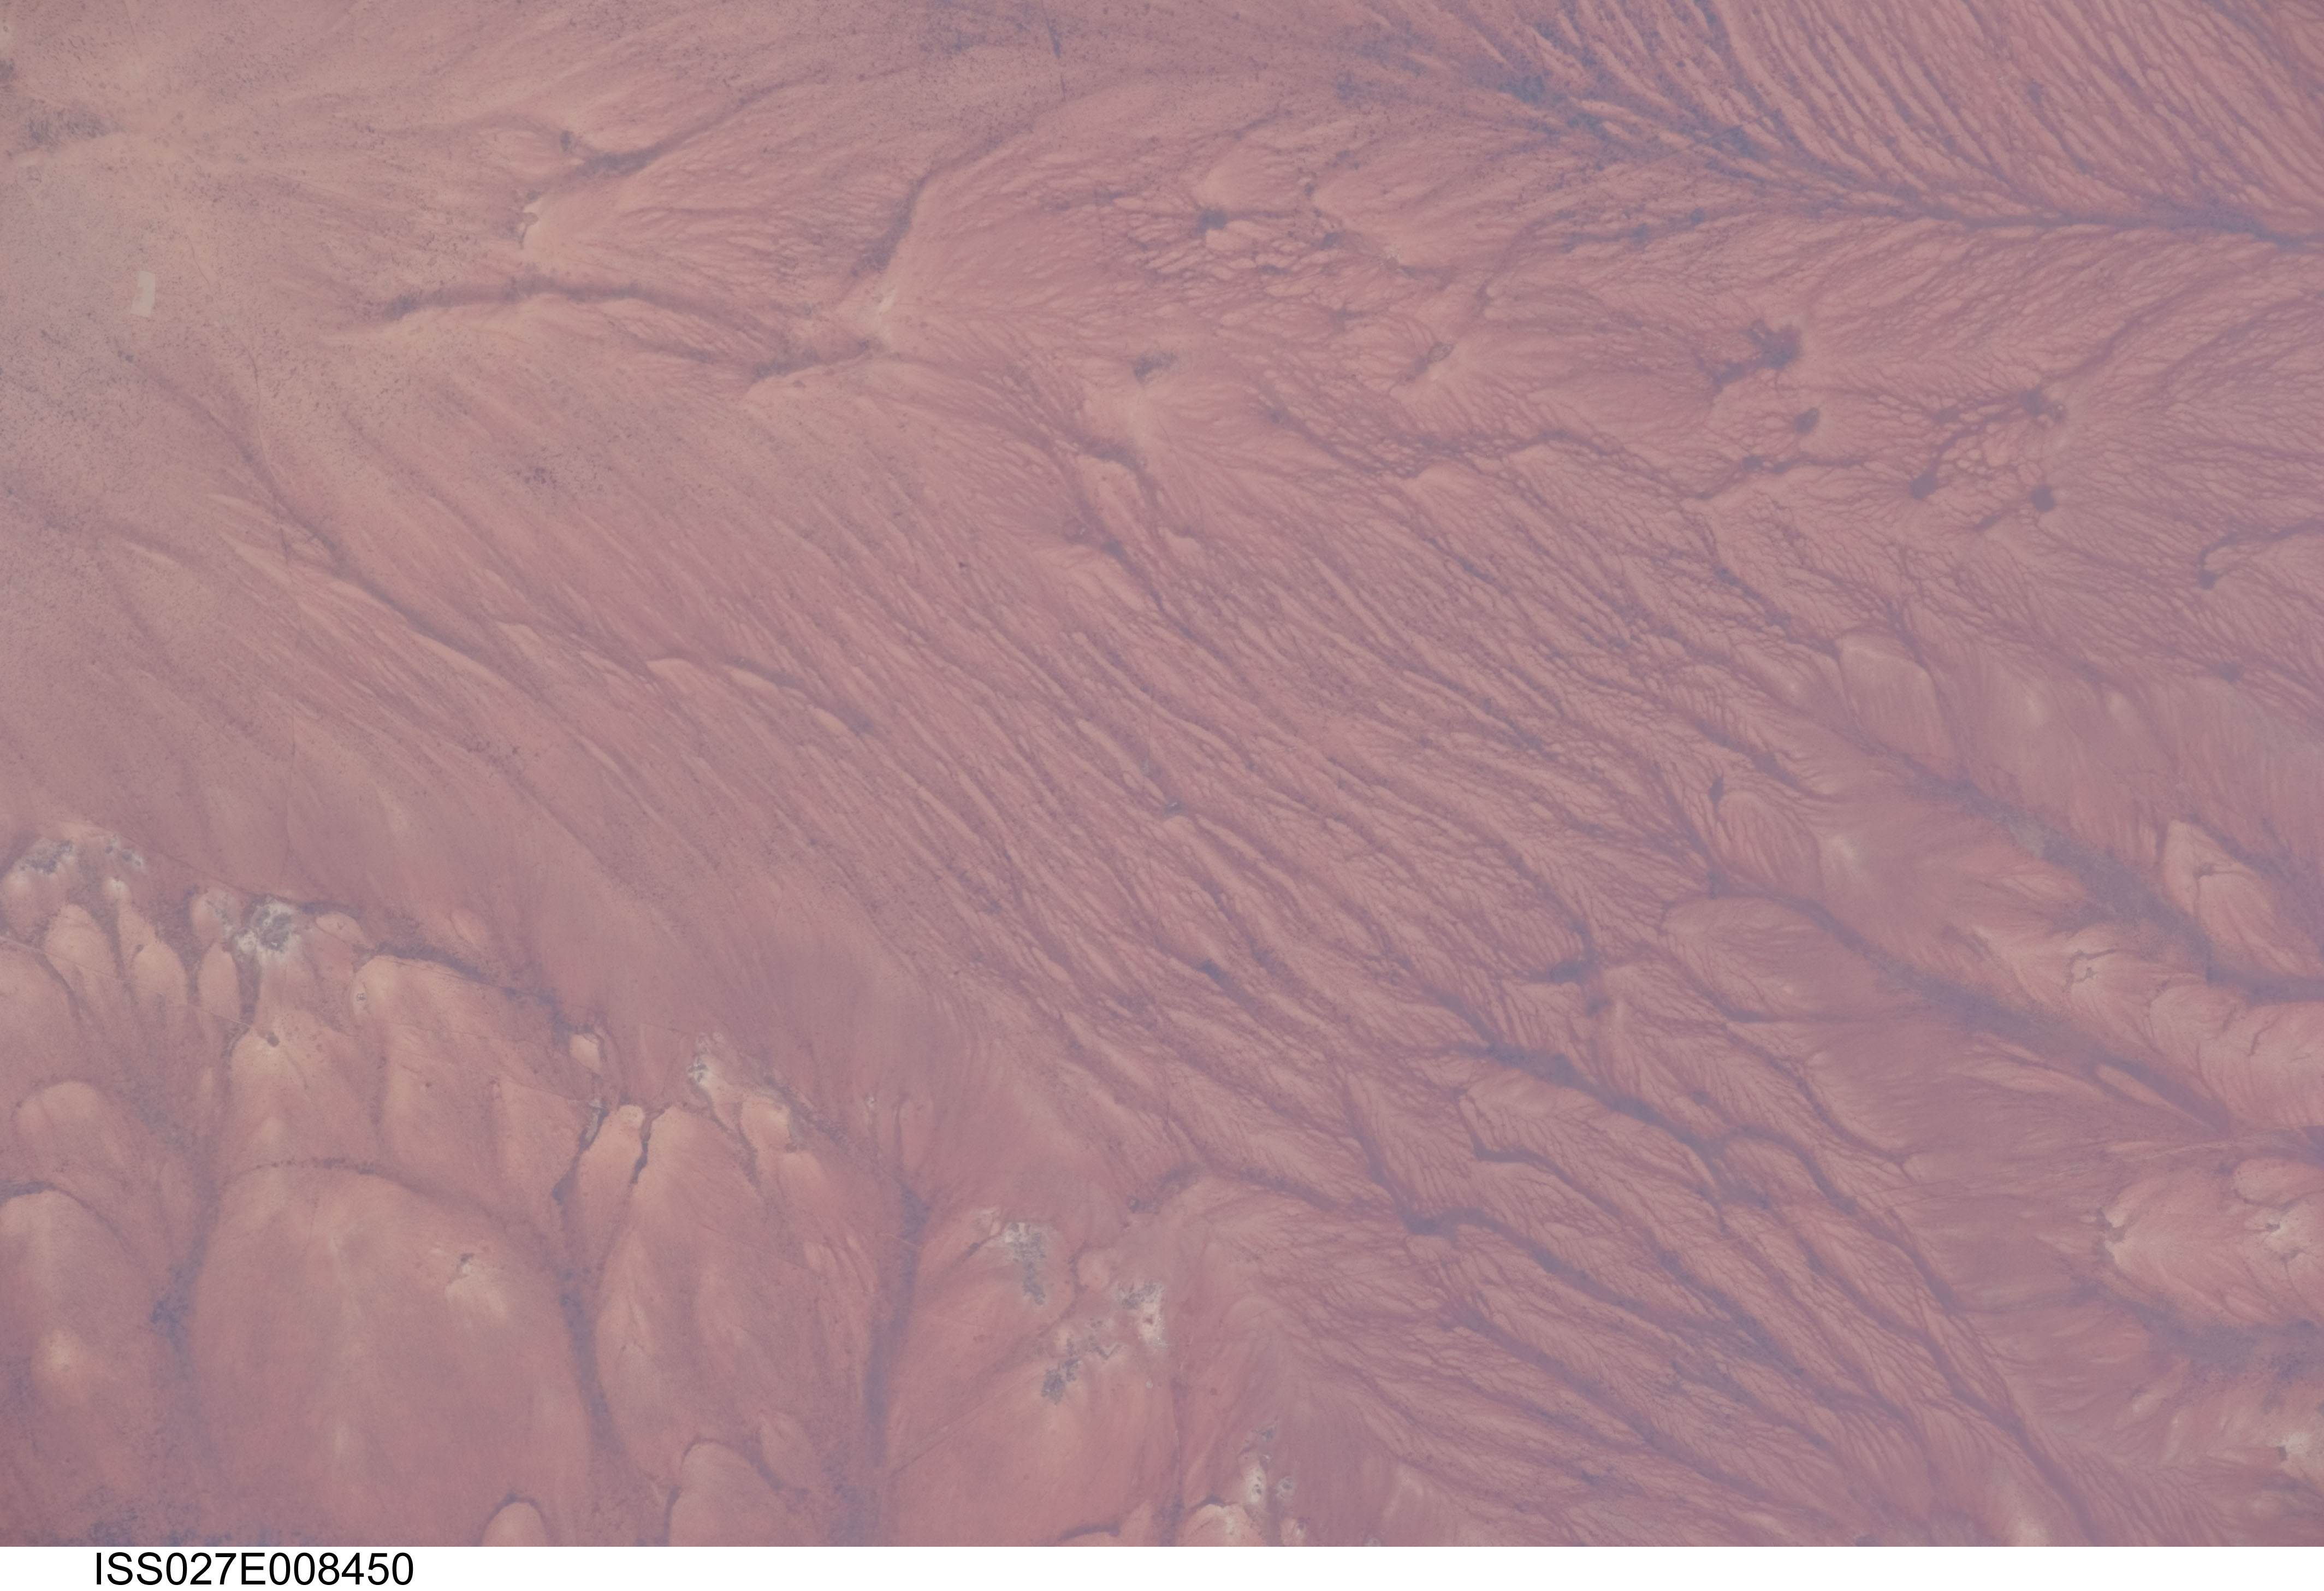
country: ETHIOPIA
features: DESERT, ETHIOPIA
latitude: 8.4
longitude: 44.8
